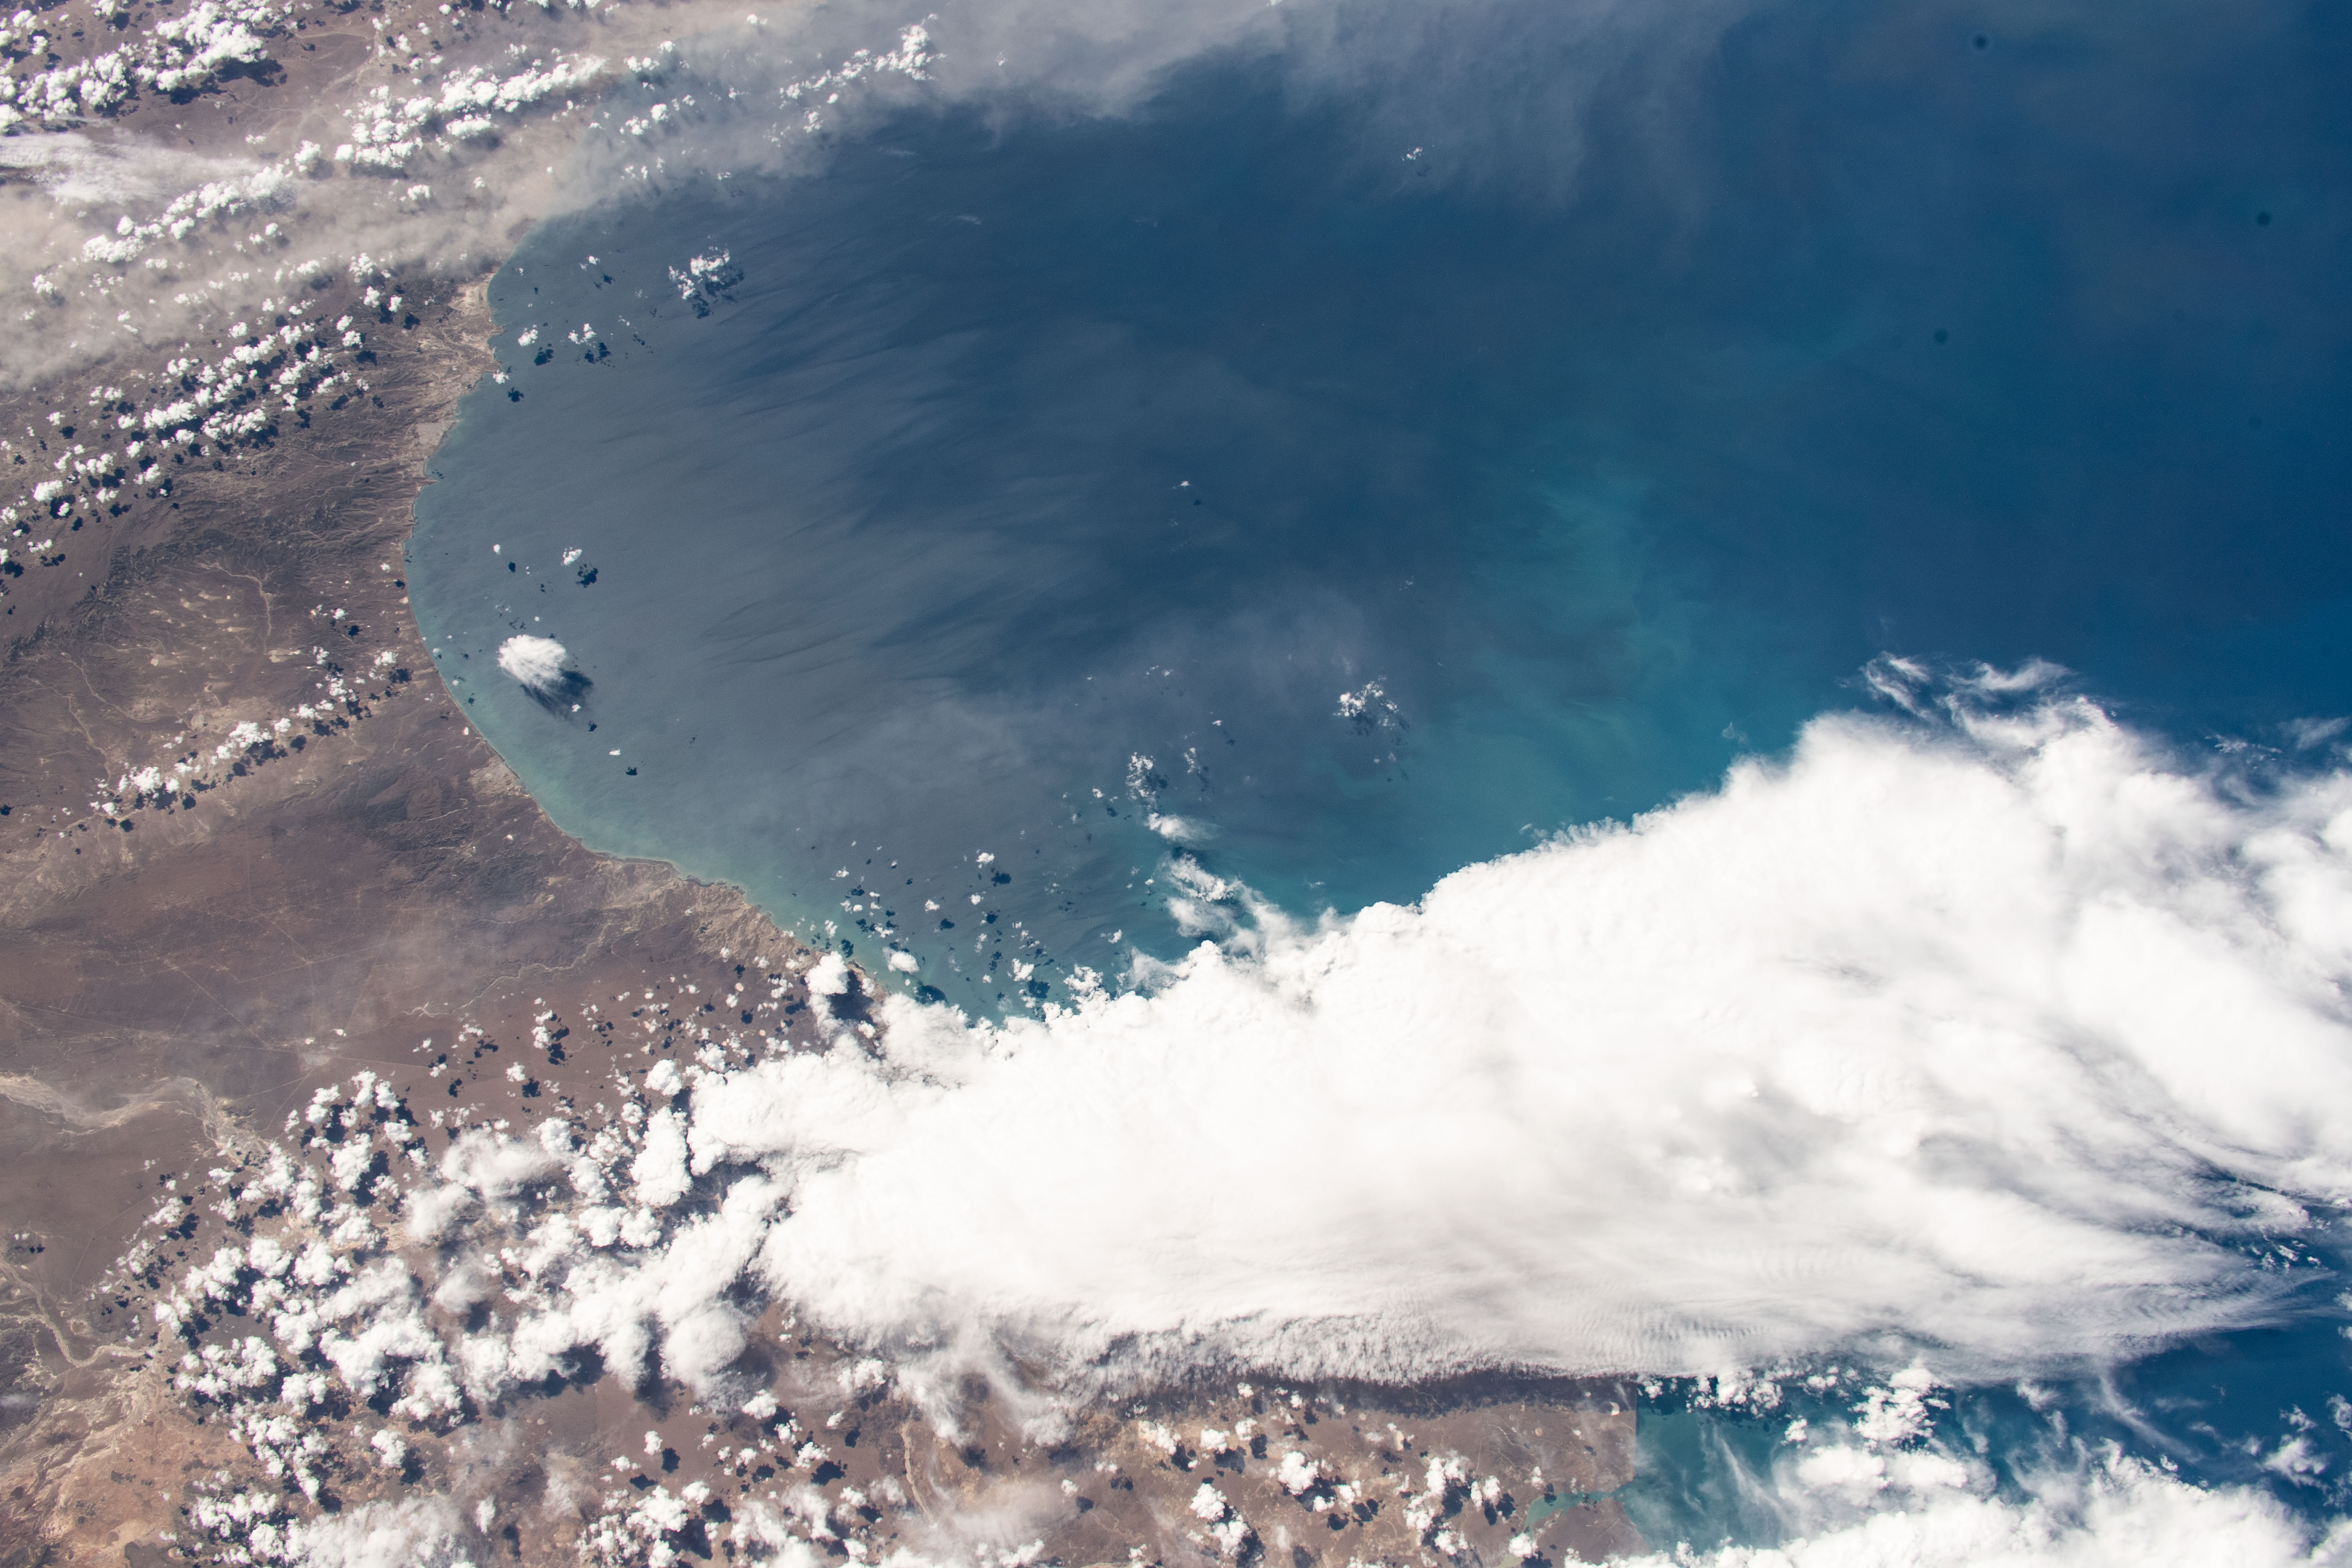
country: ARGENTINA
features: GOLFO SAN JORGE
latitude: -46.5
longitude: -66.5
